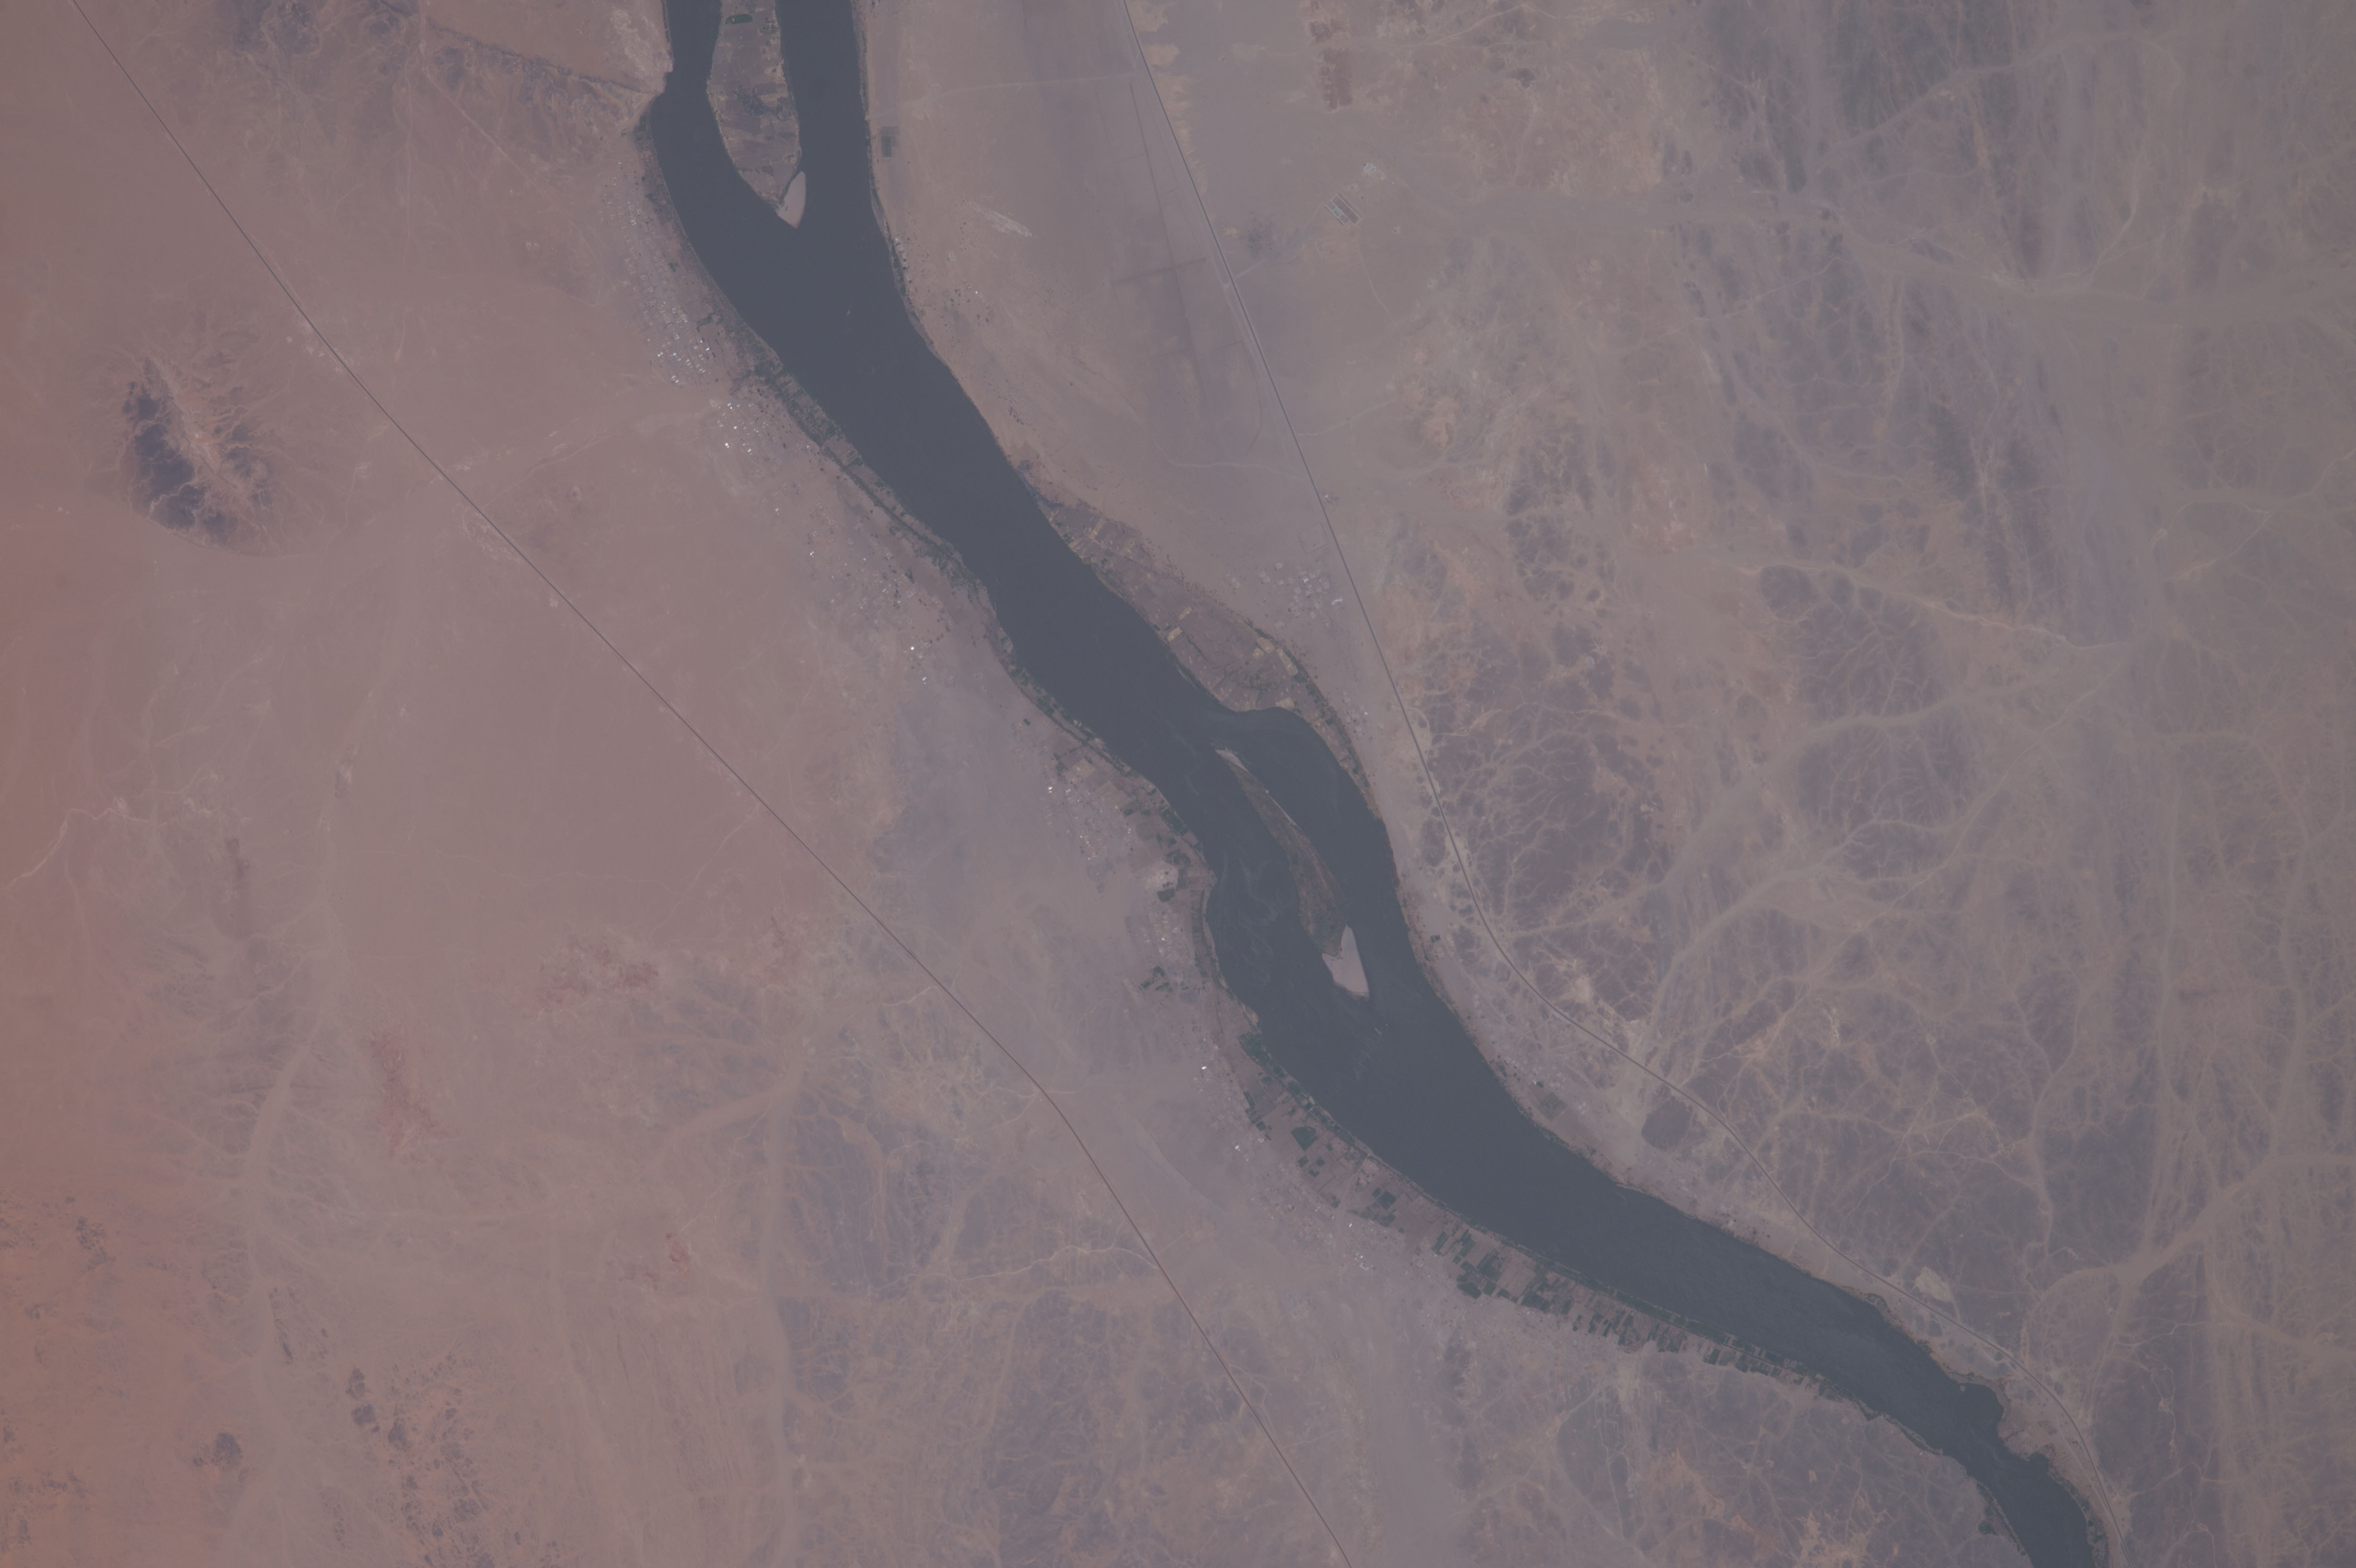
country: SUDAN
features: NUBIAN DESERT, NILE RIVER, NORTHERN, SOLEB, WAWA
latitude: 20.4
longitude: 30.3
